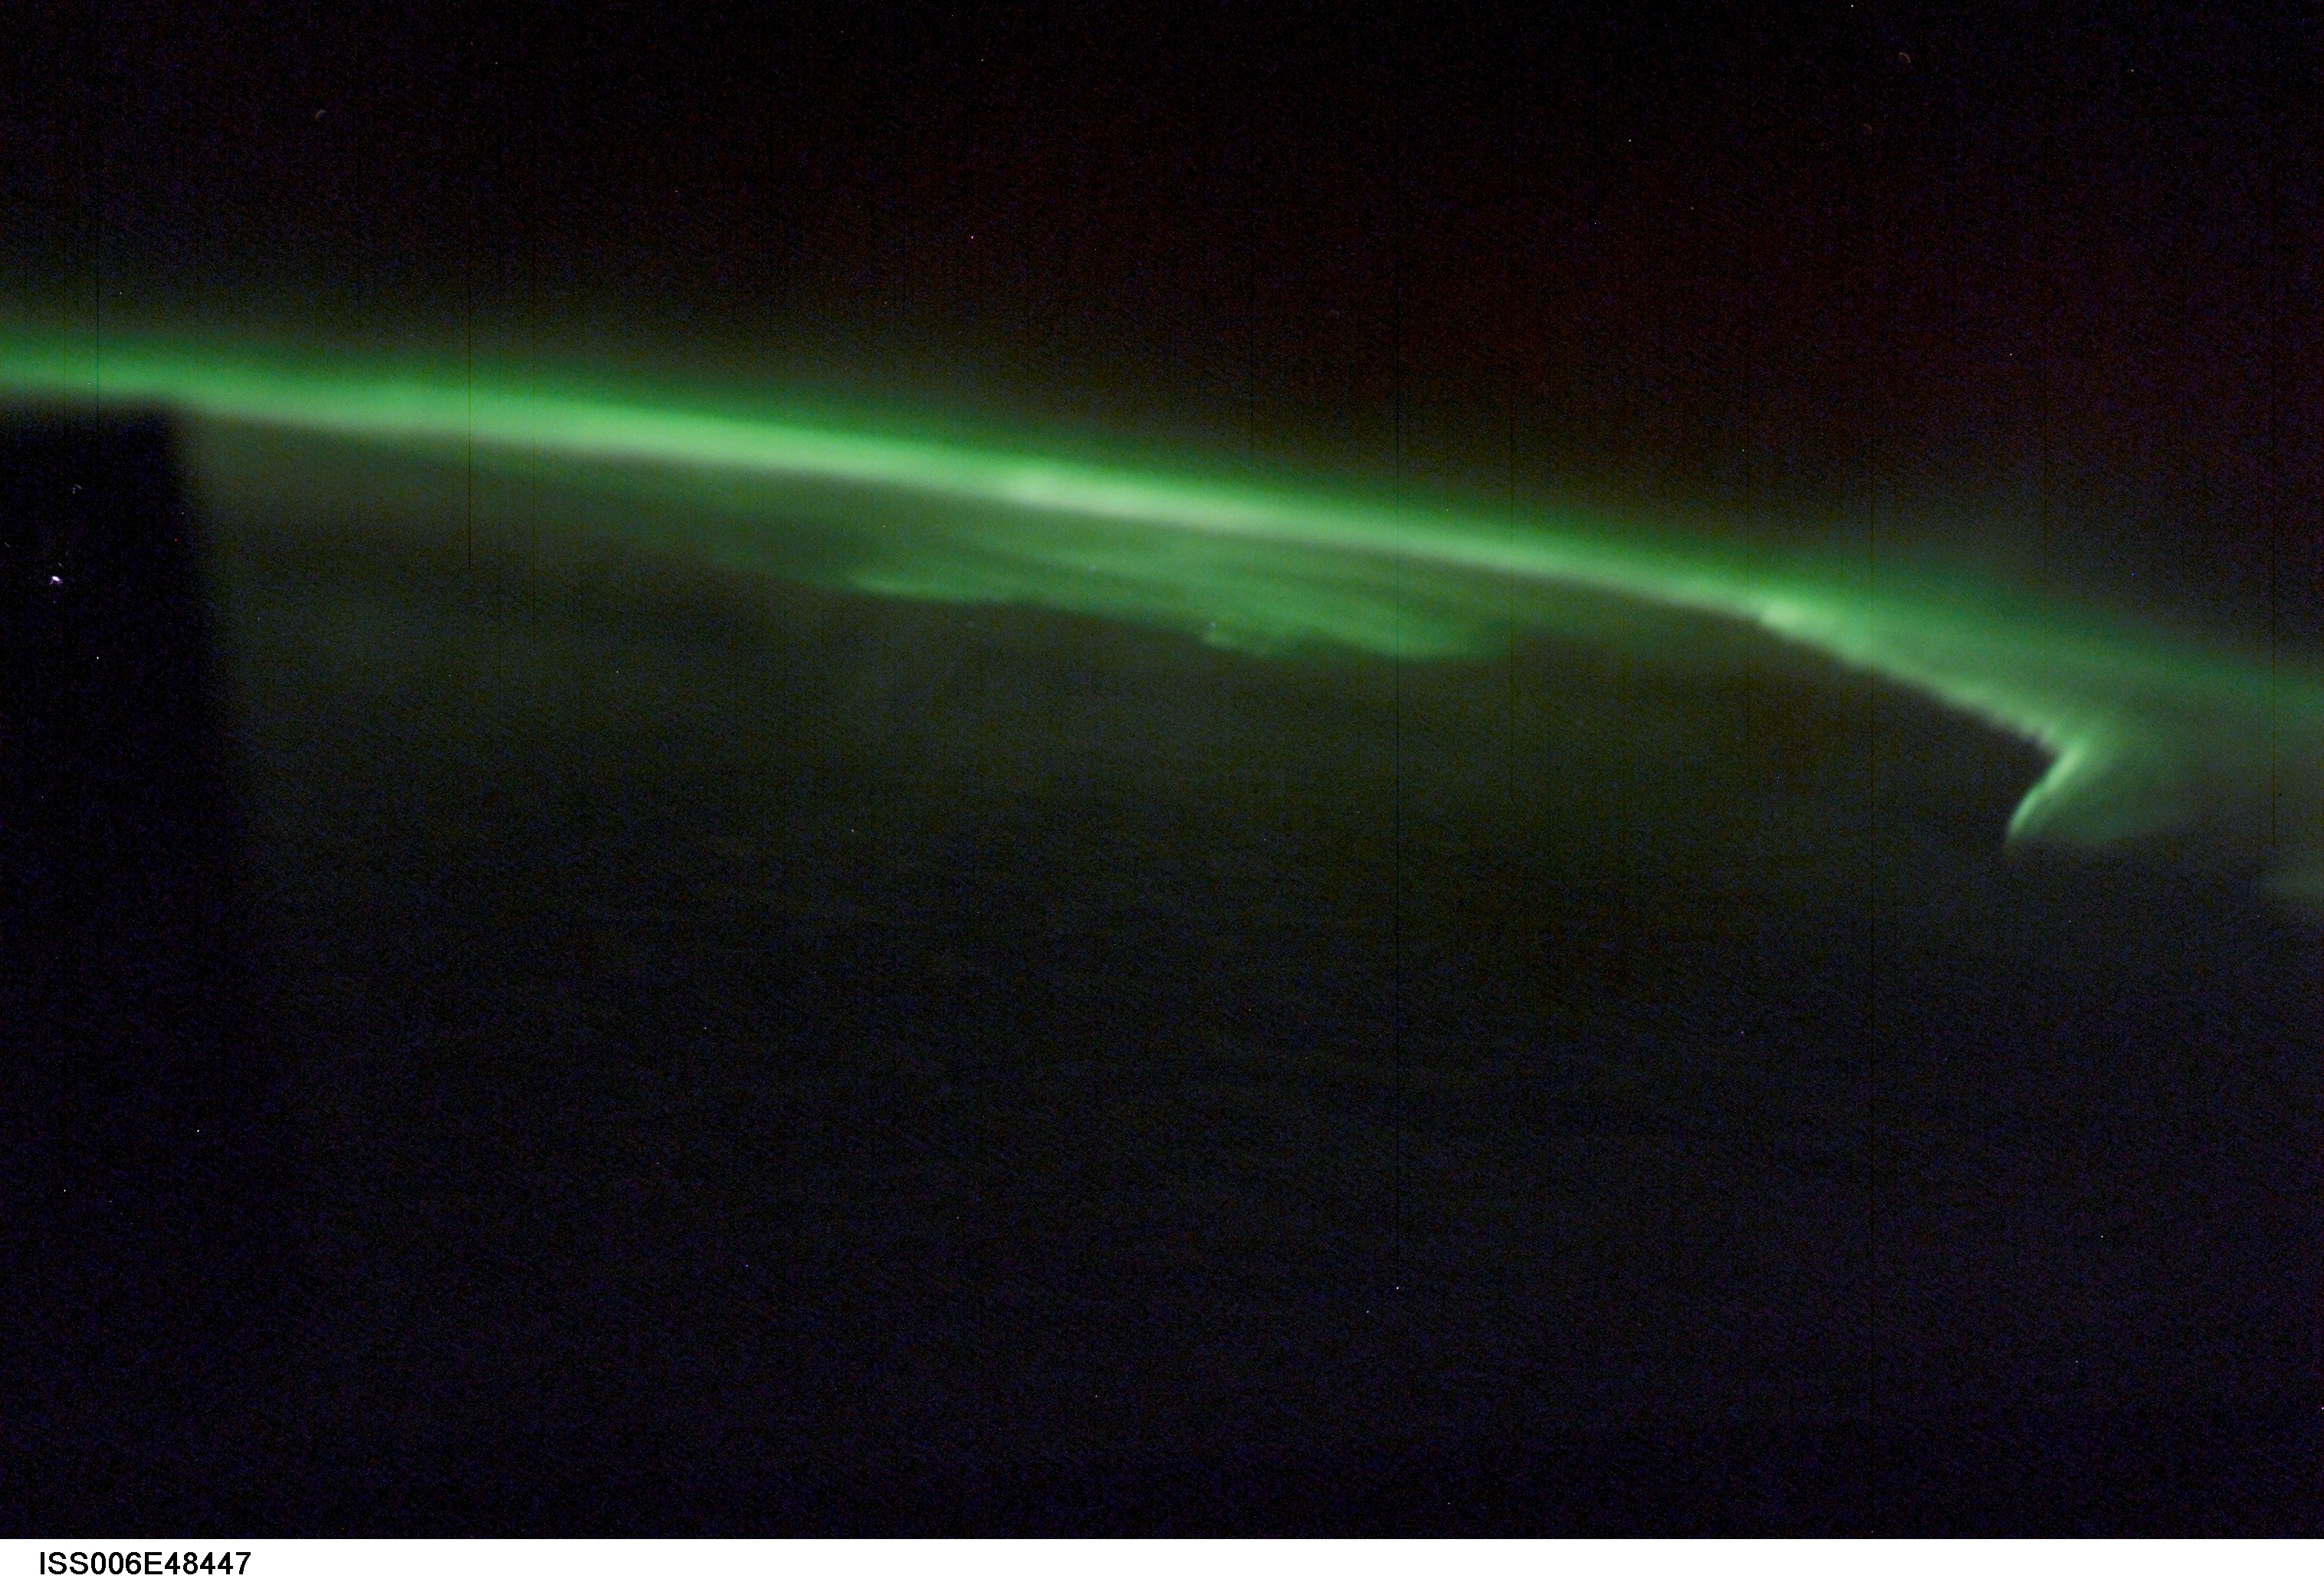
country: AURORA
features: AURORA AUSTRALIS, STARS
